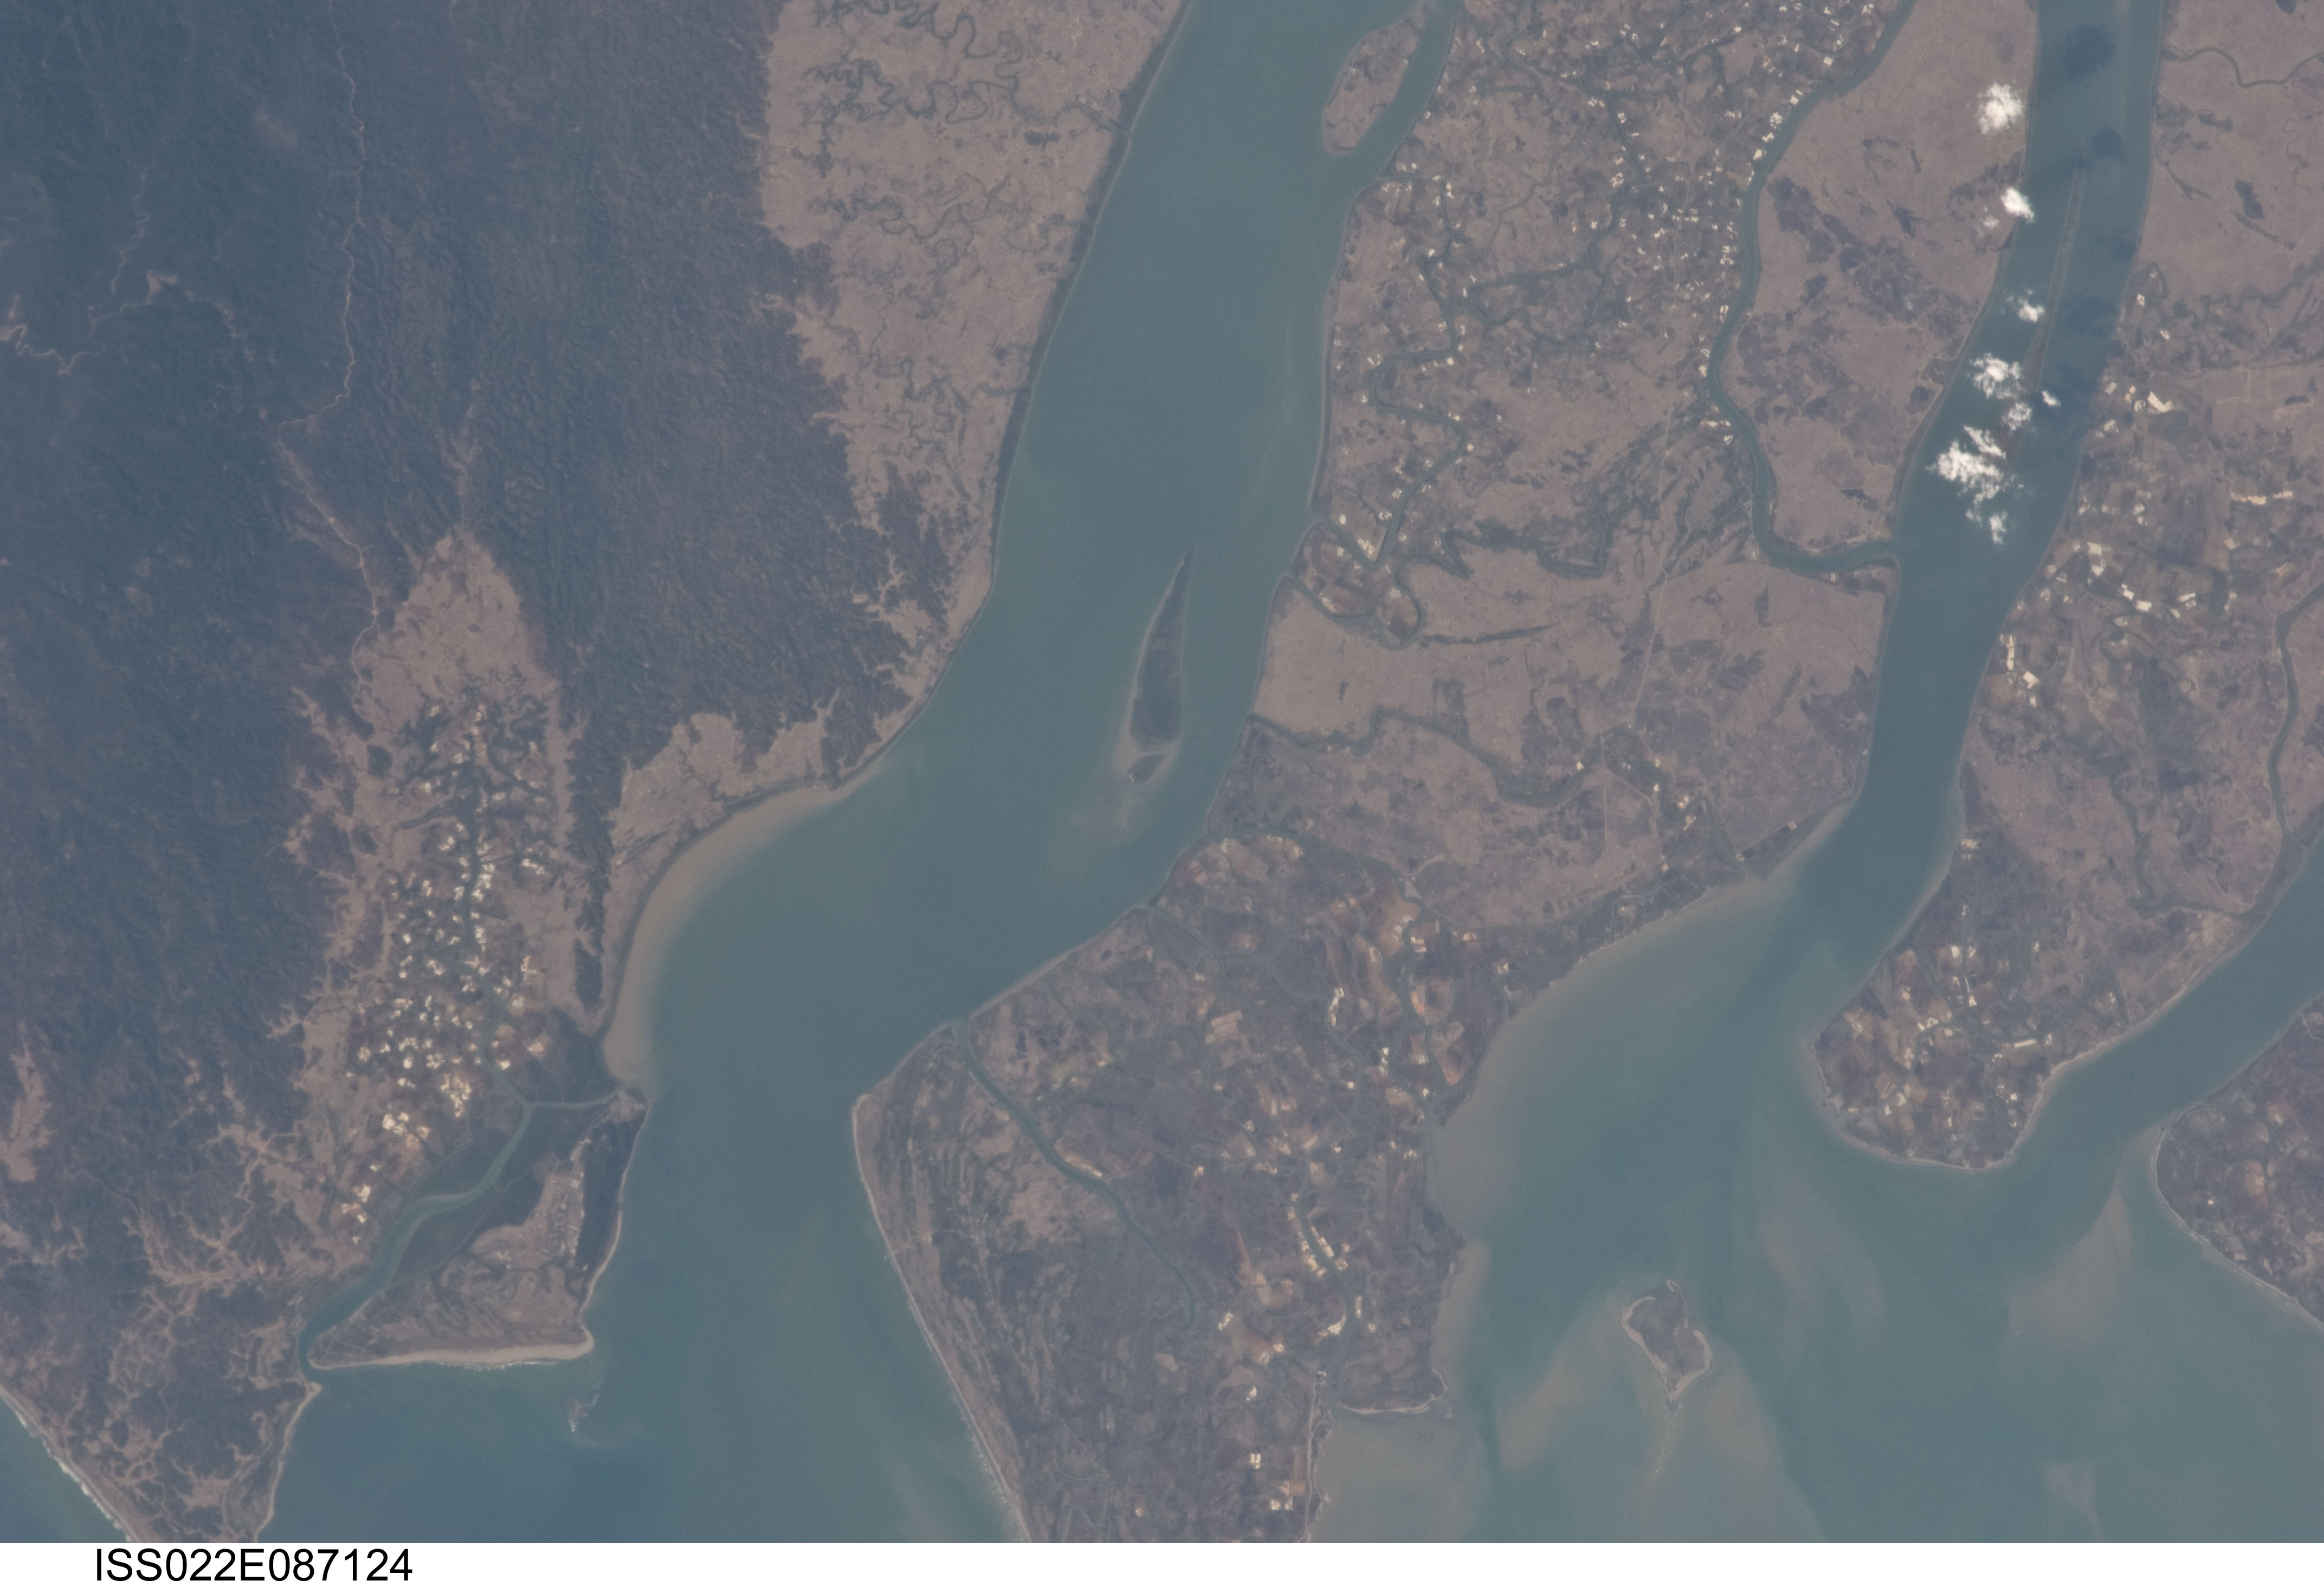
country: MYANMAR (BURMA)
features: MOUTHS OF THE IRRAWADDY, BASSEIN R., SED.
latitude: 16.0
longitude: 94.4
